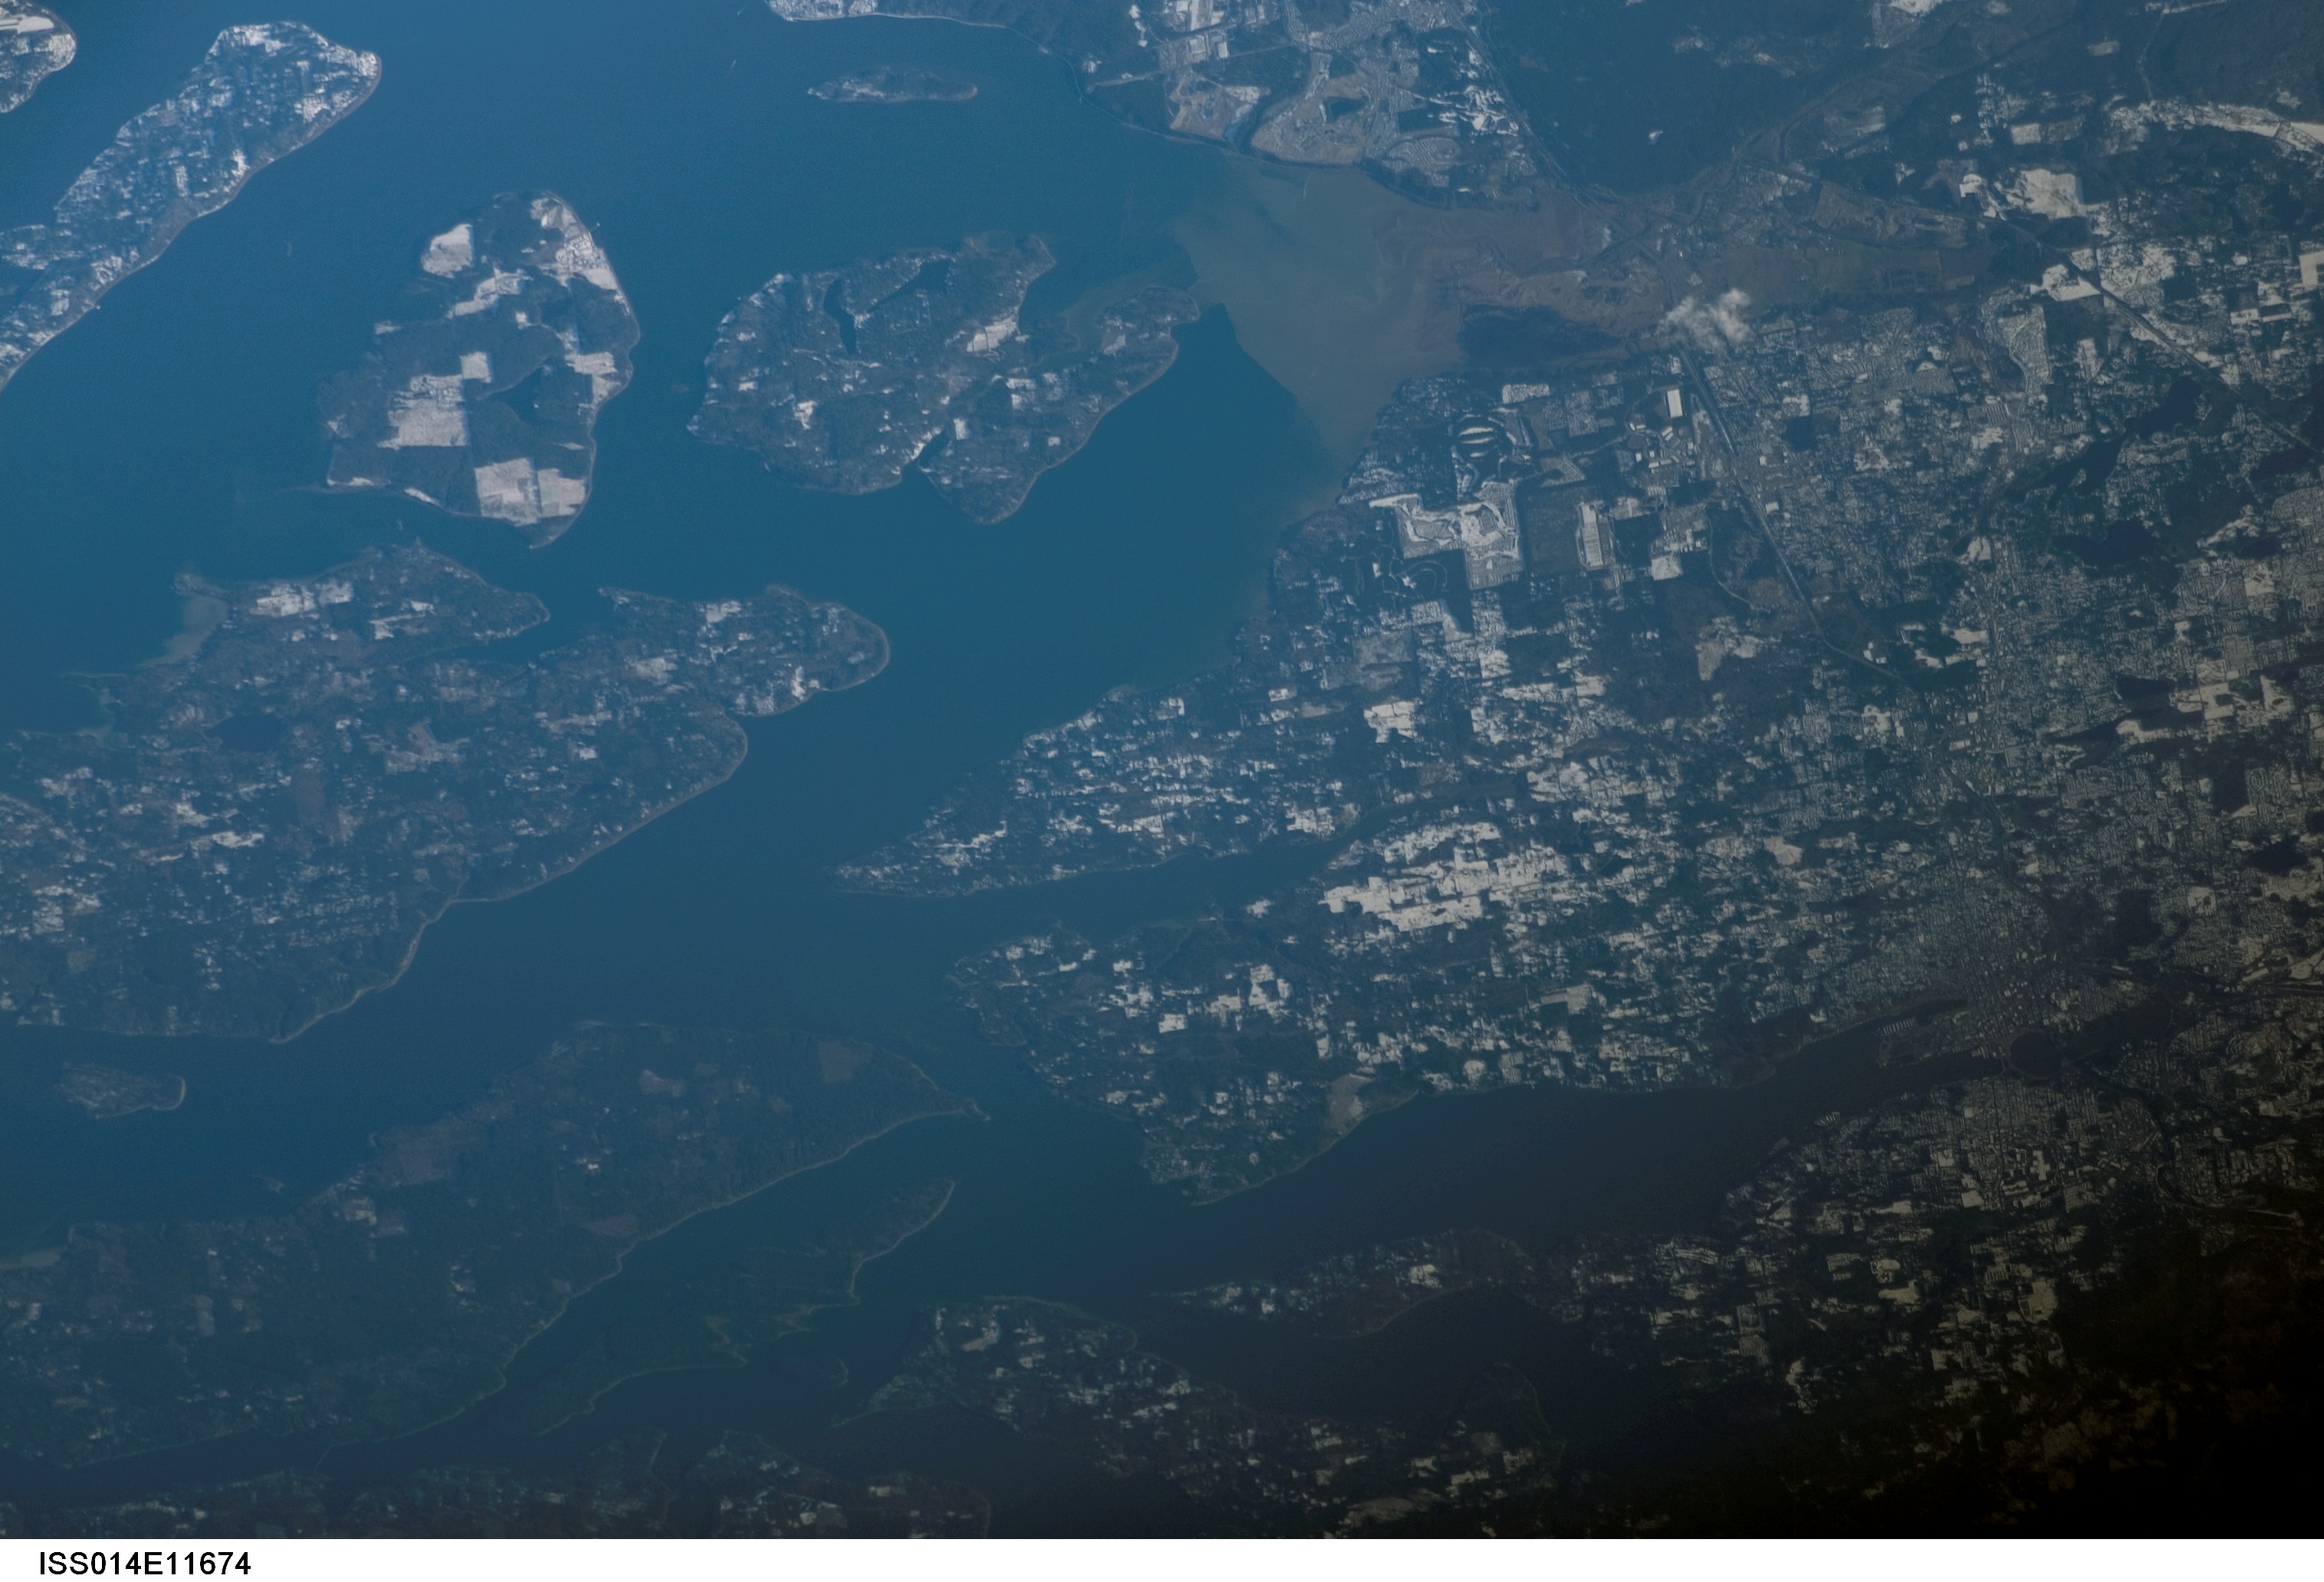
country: USA-WASHINGTON
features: CASE INLET, ISLANDS, FOR., SNOW
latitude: 47.2
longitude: -122.8
